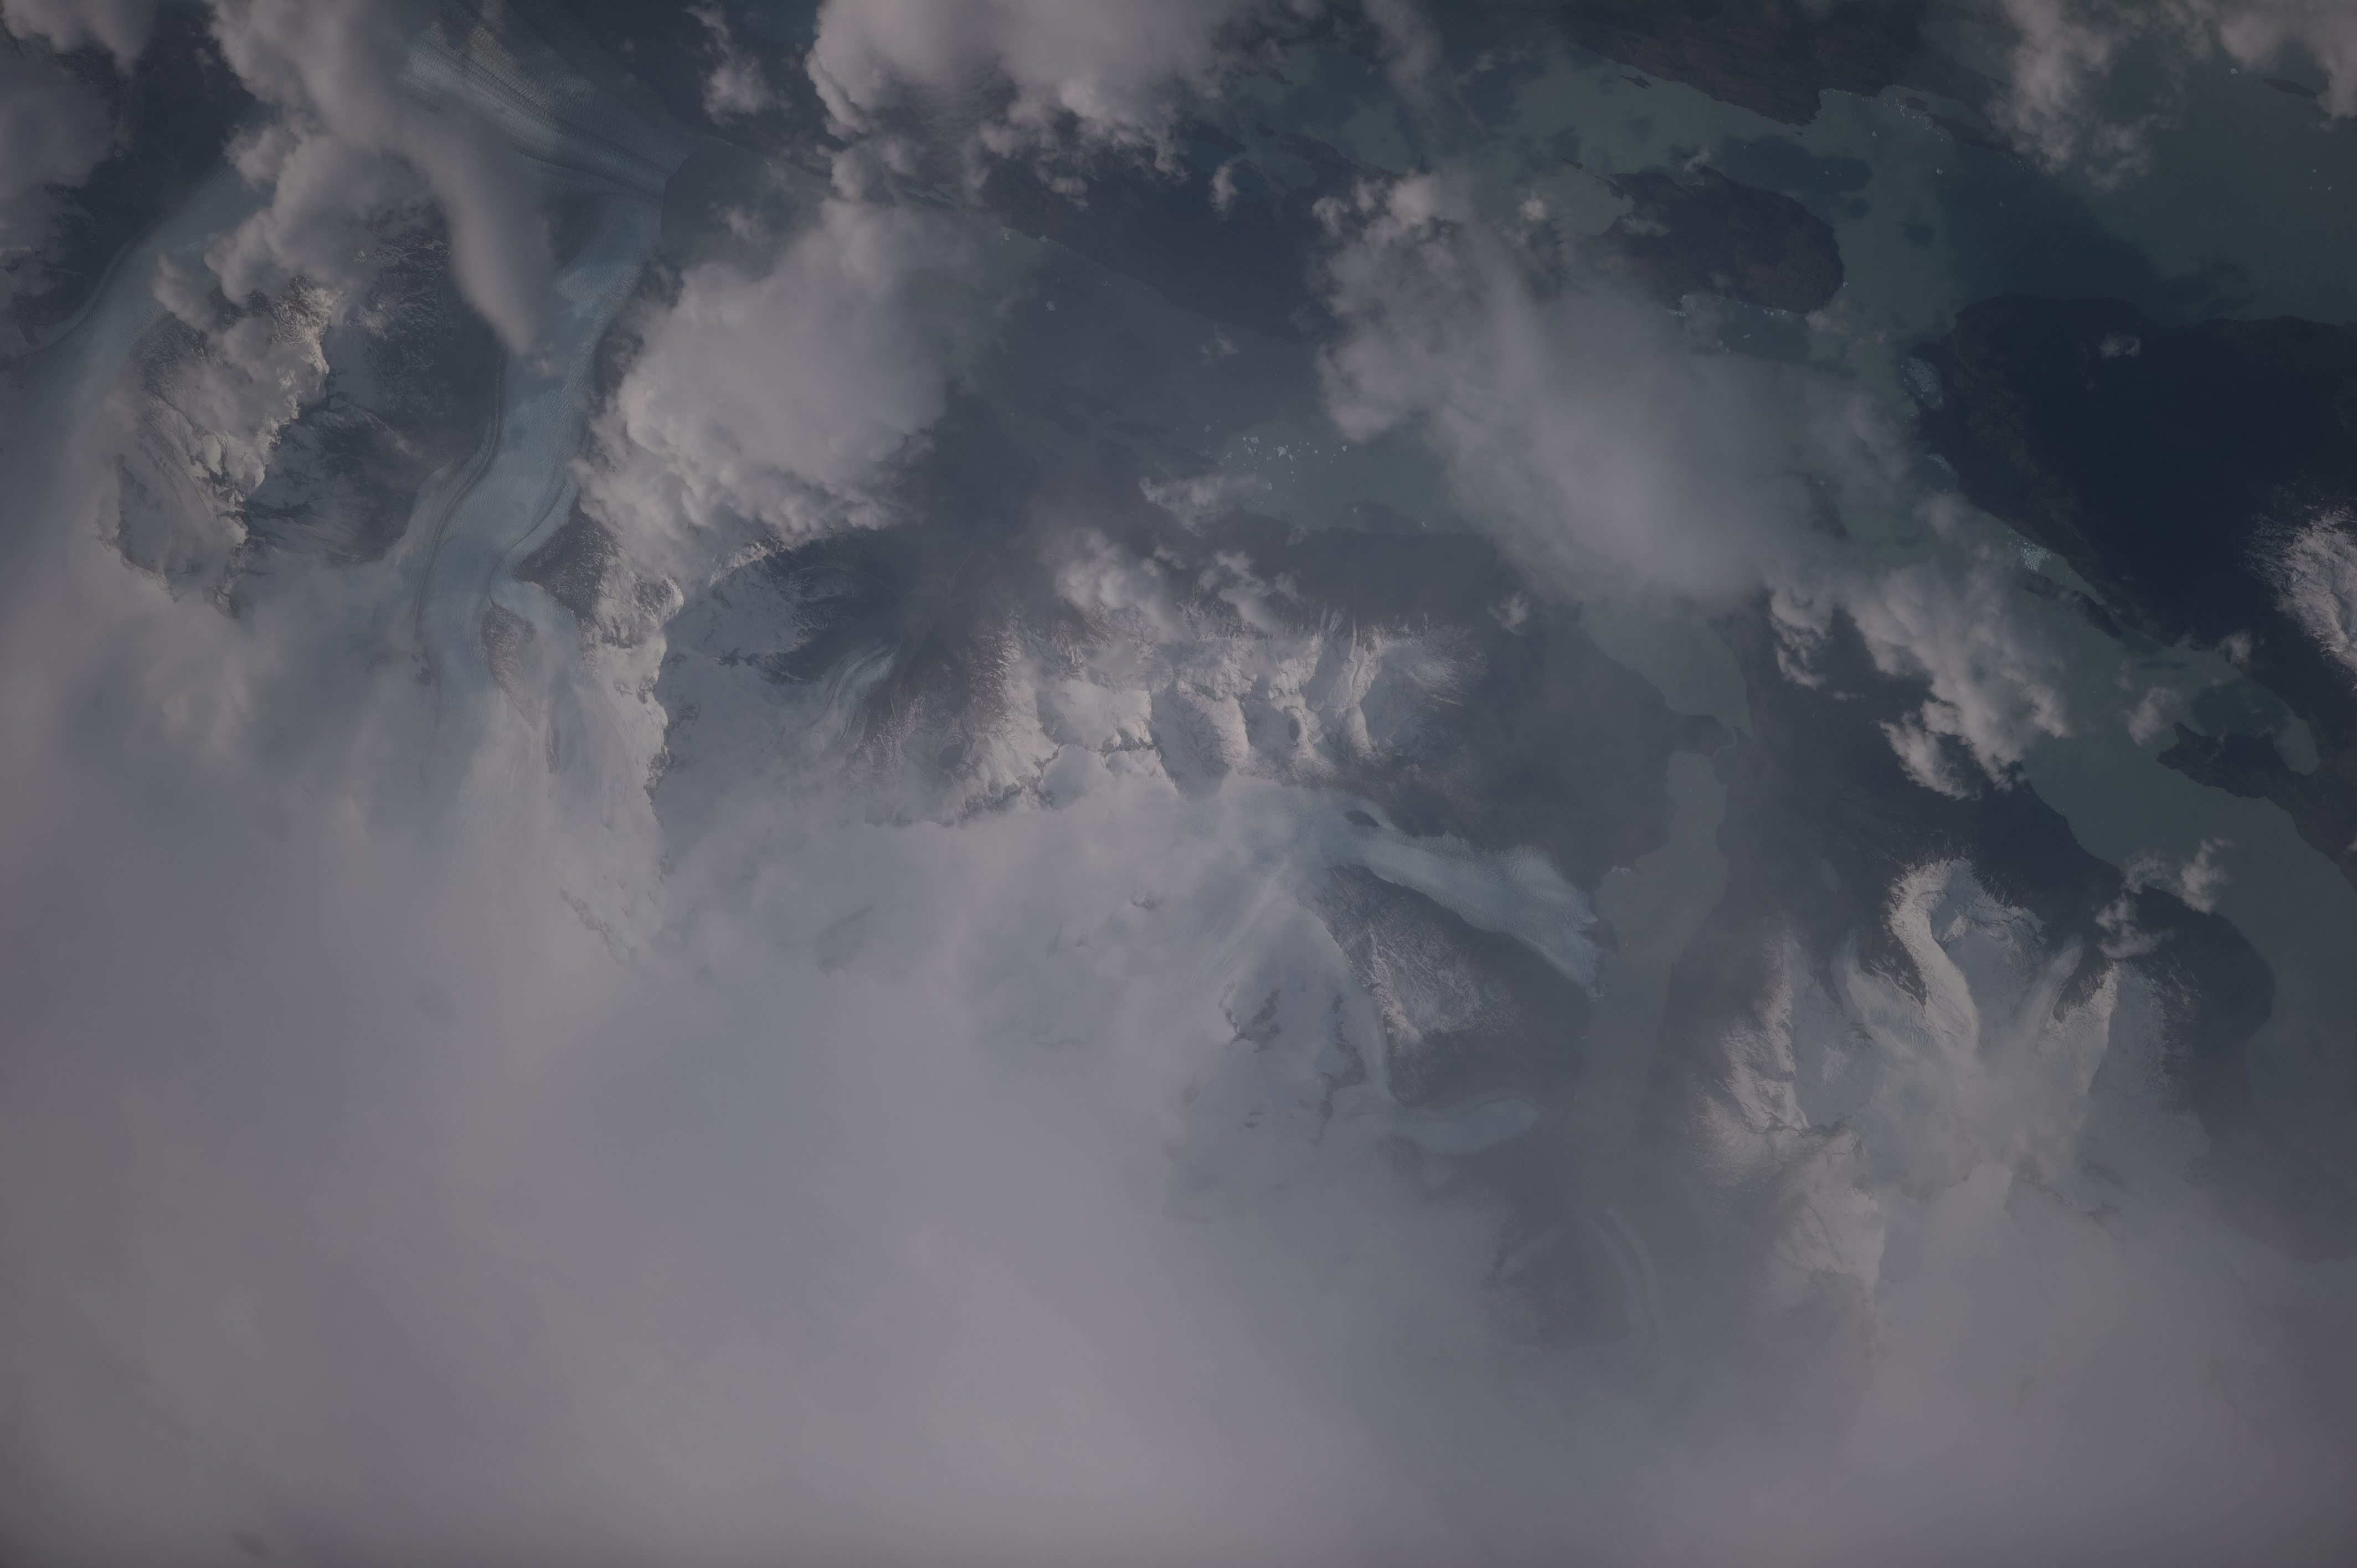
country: ARGENTINA
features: AGASSIZ GL., L. ARGENTINO
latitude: -50.0
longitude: -73.4
